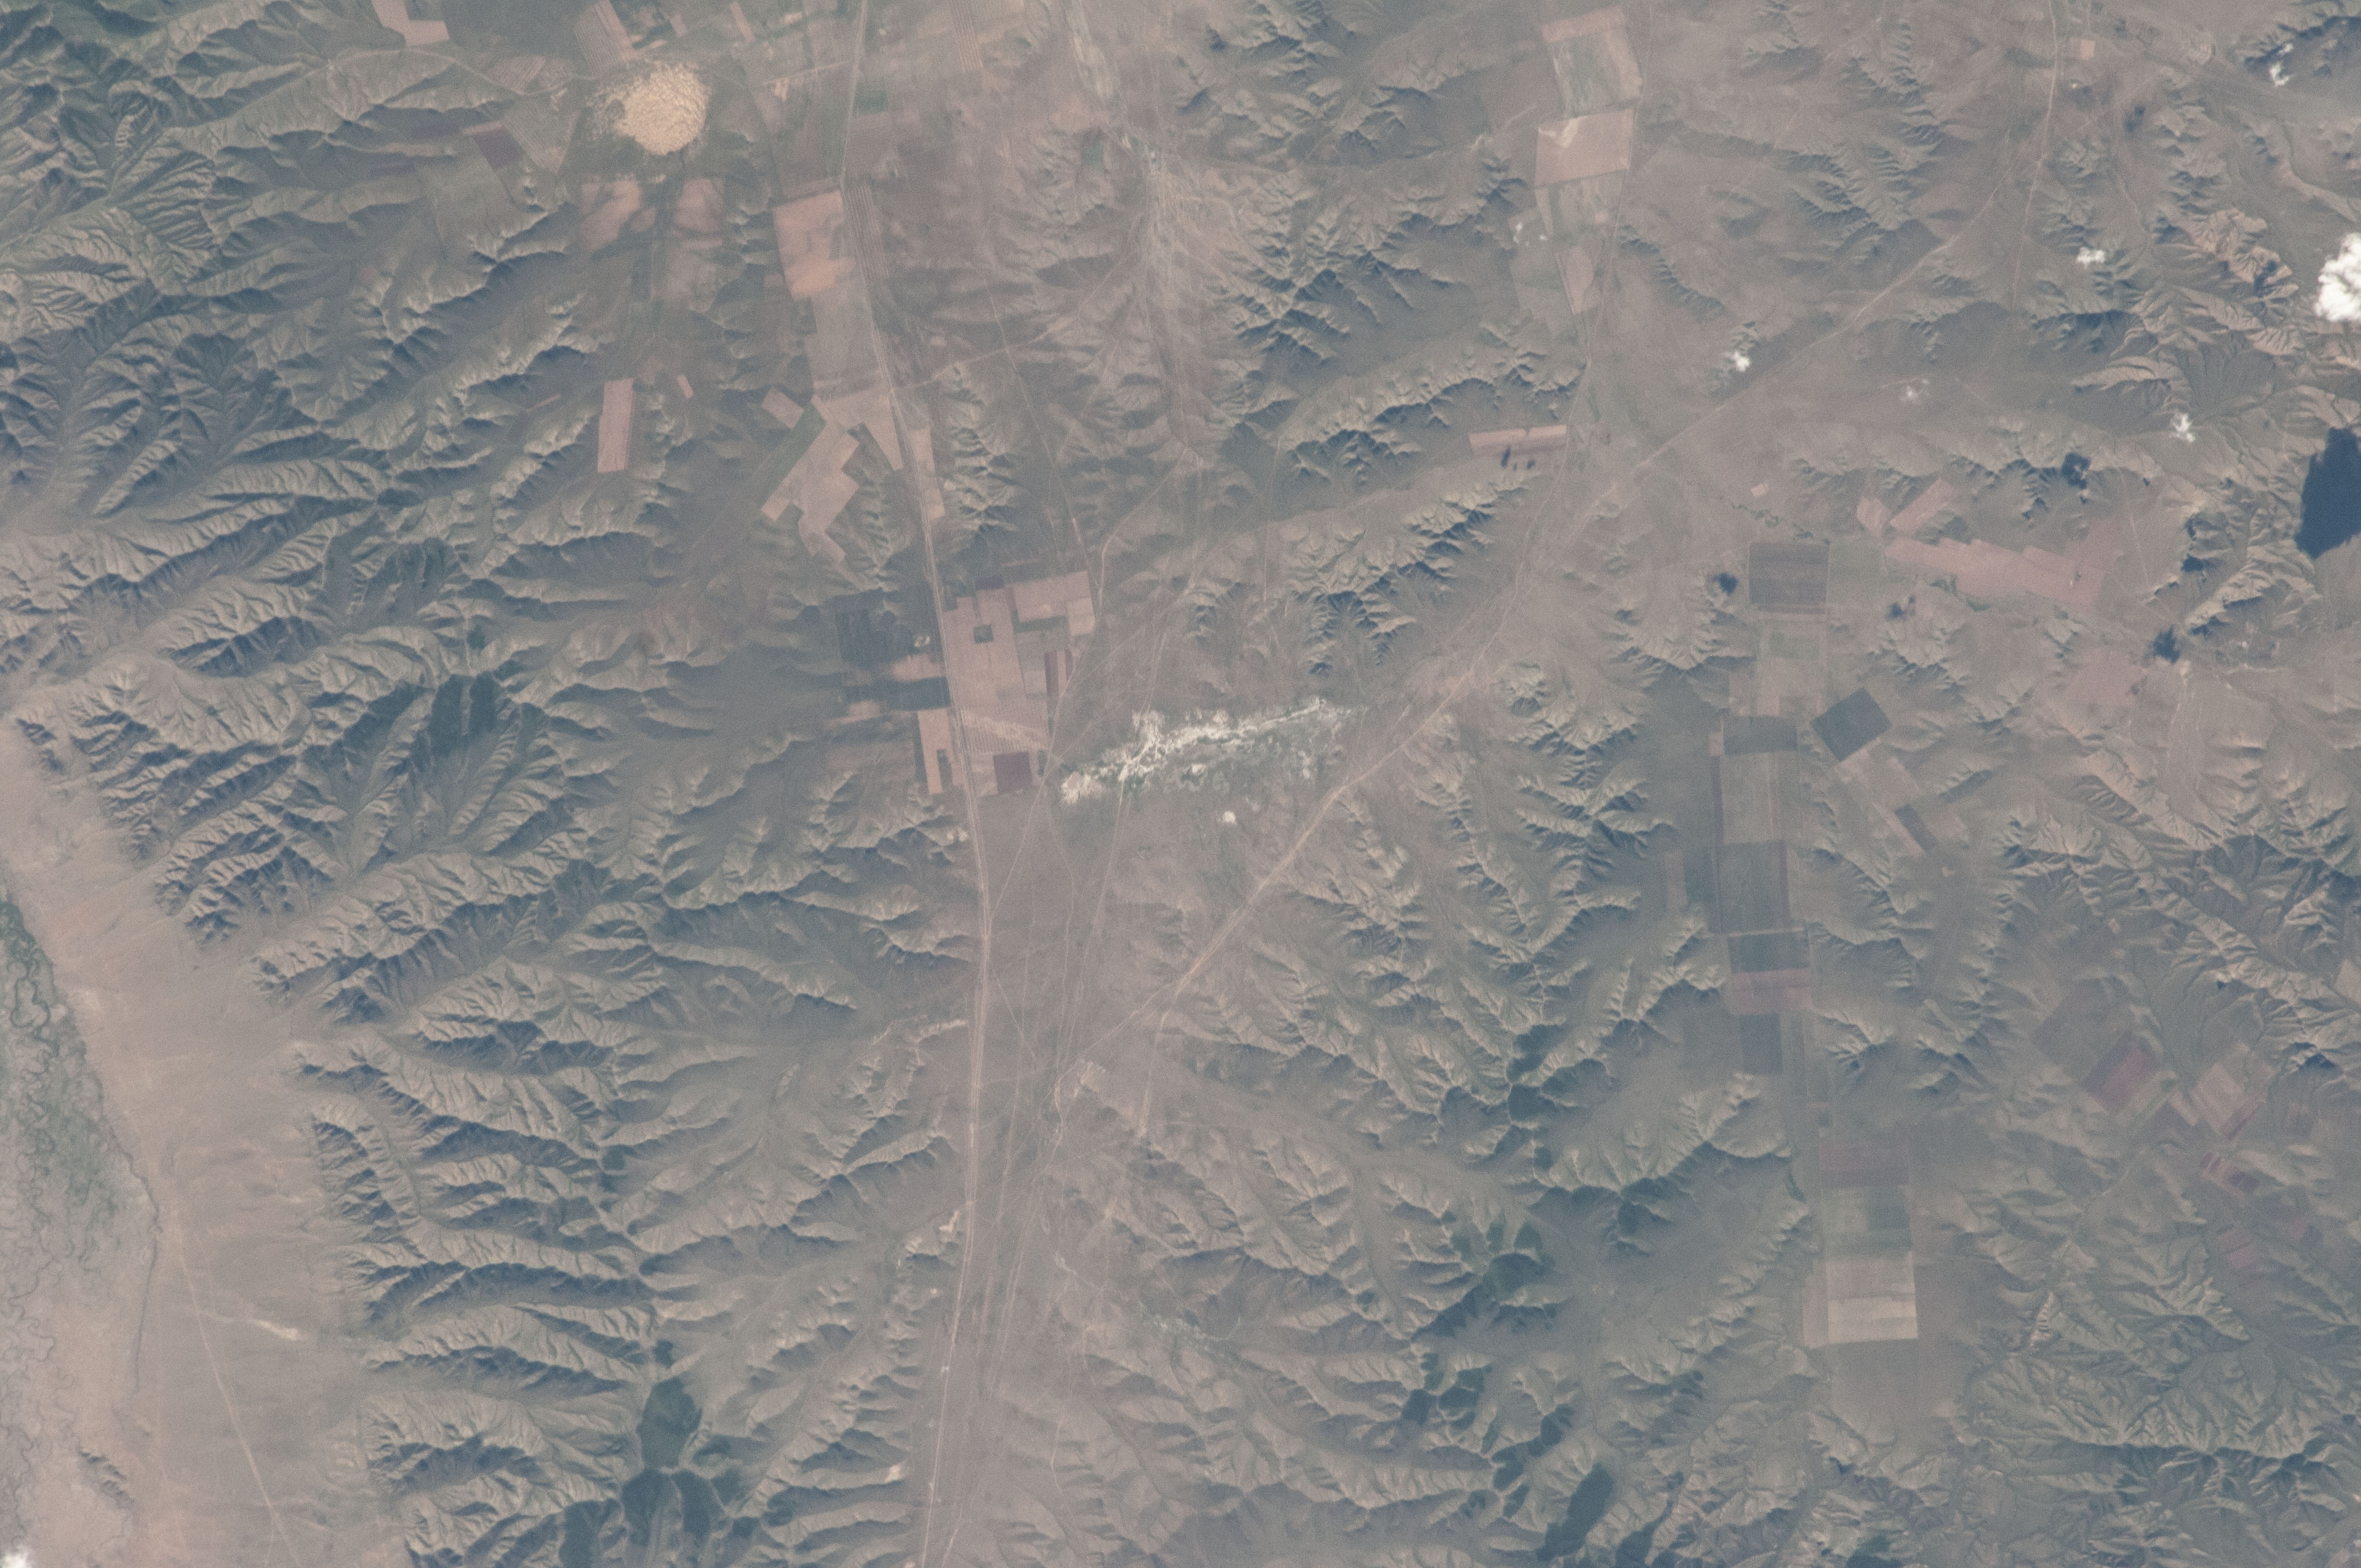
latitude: 47.9
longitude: 105.9
